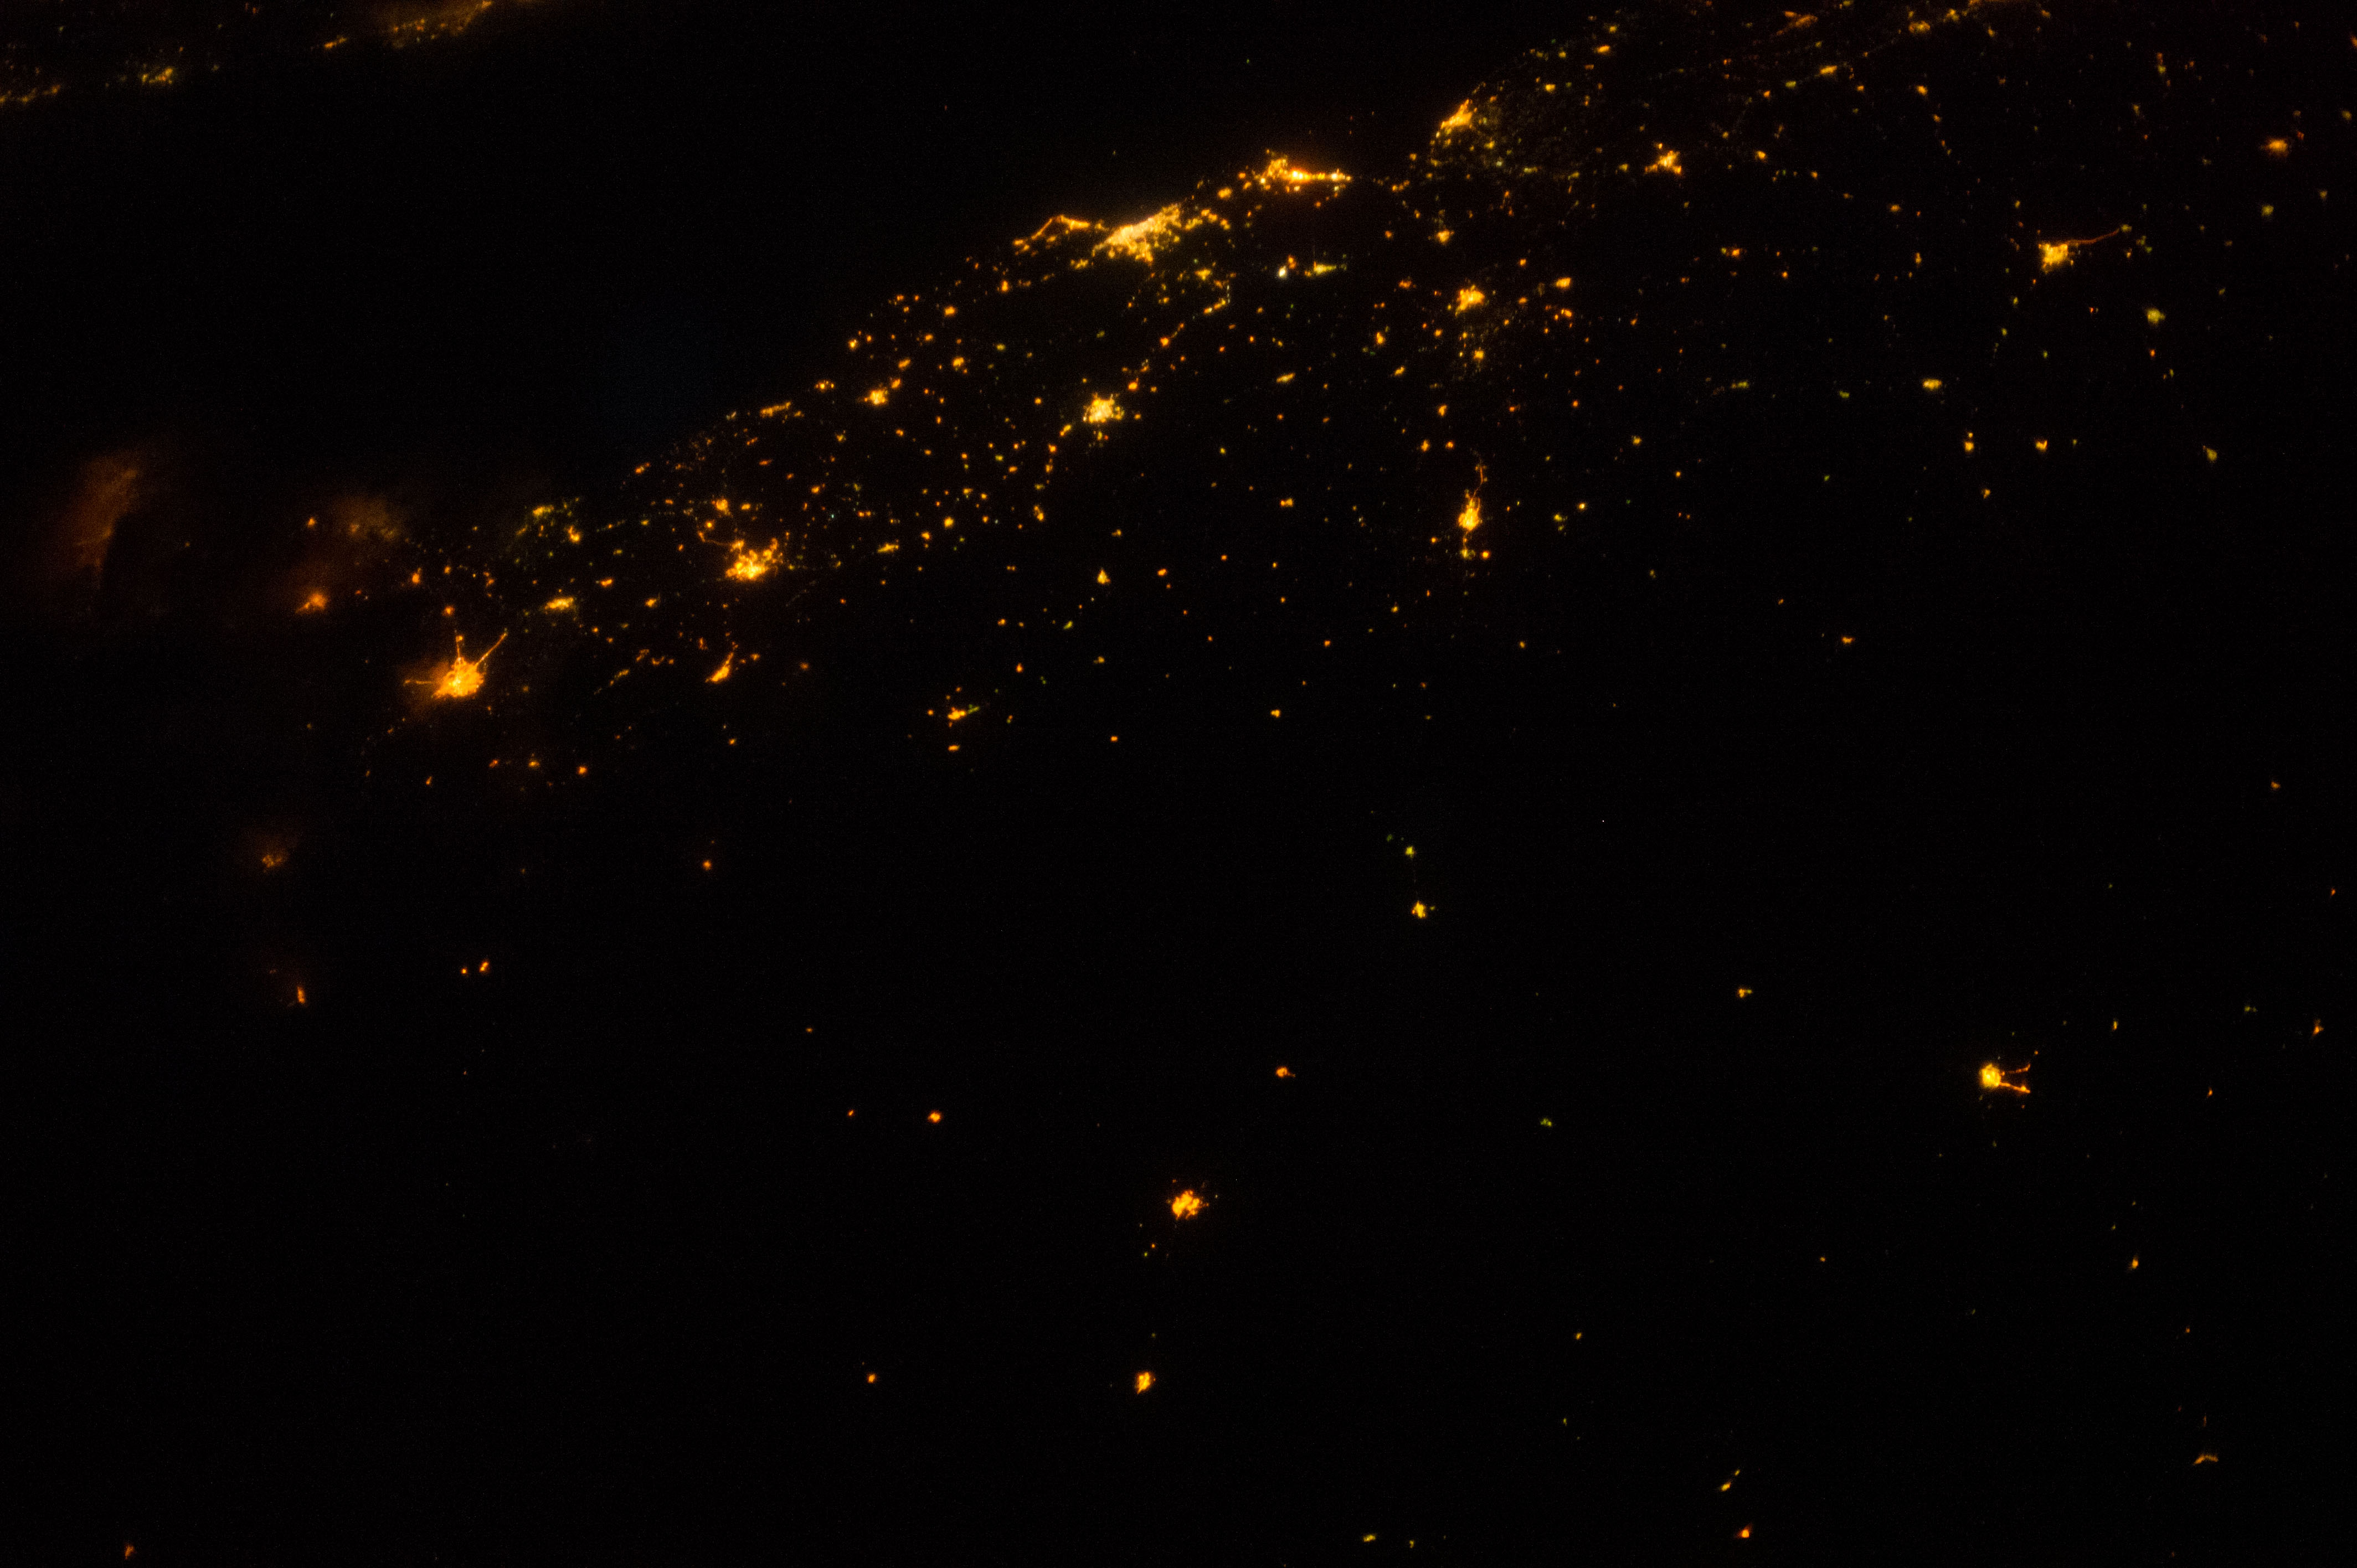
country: ALGERIA
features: ORAN AT NIGHT, ARZEW
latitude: 35.0
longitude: 0.0
